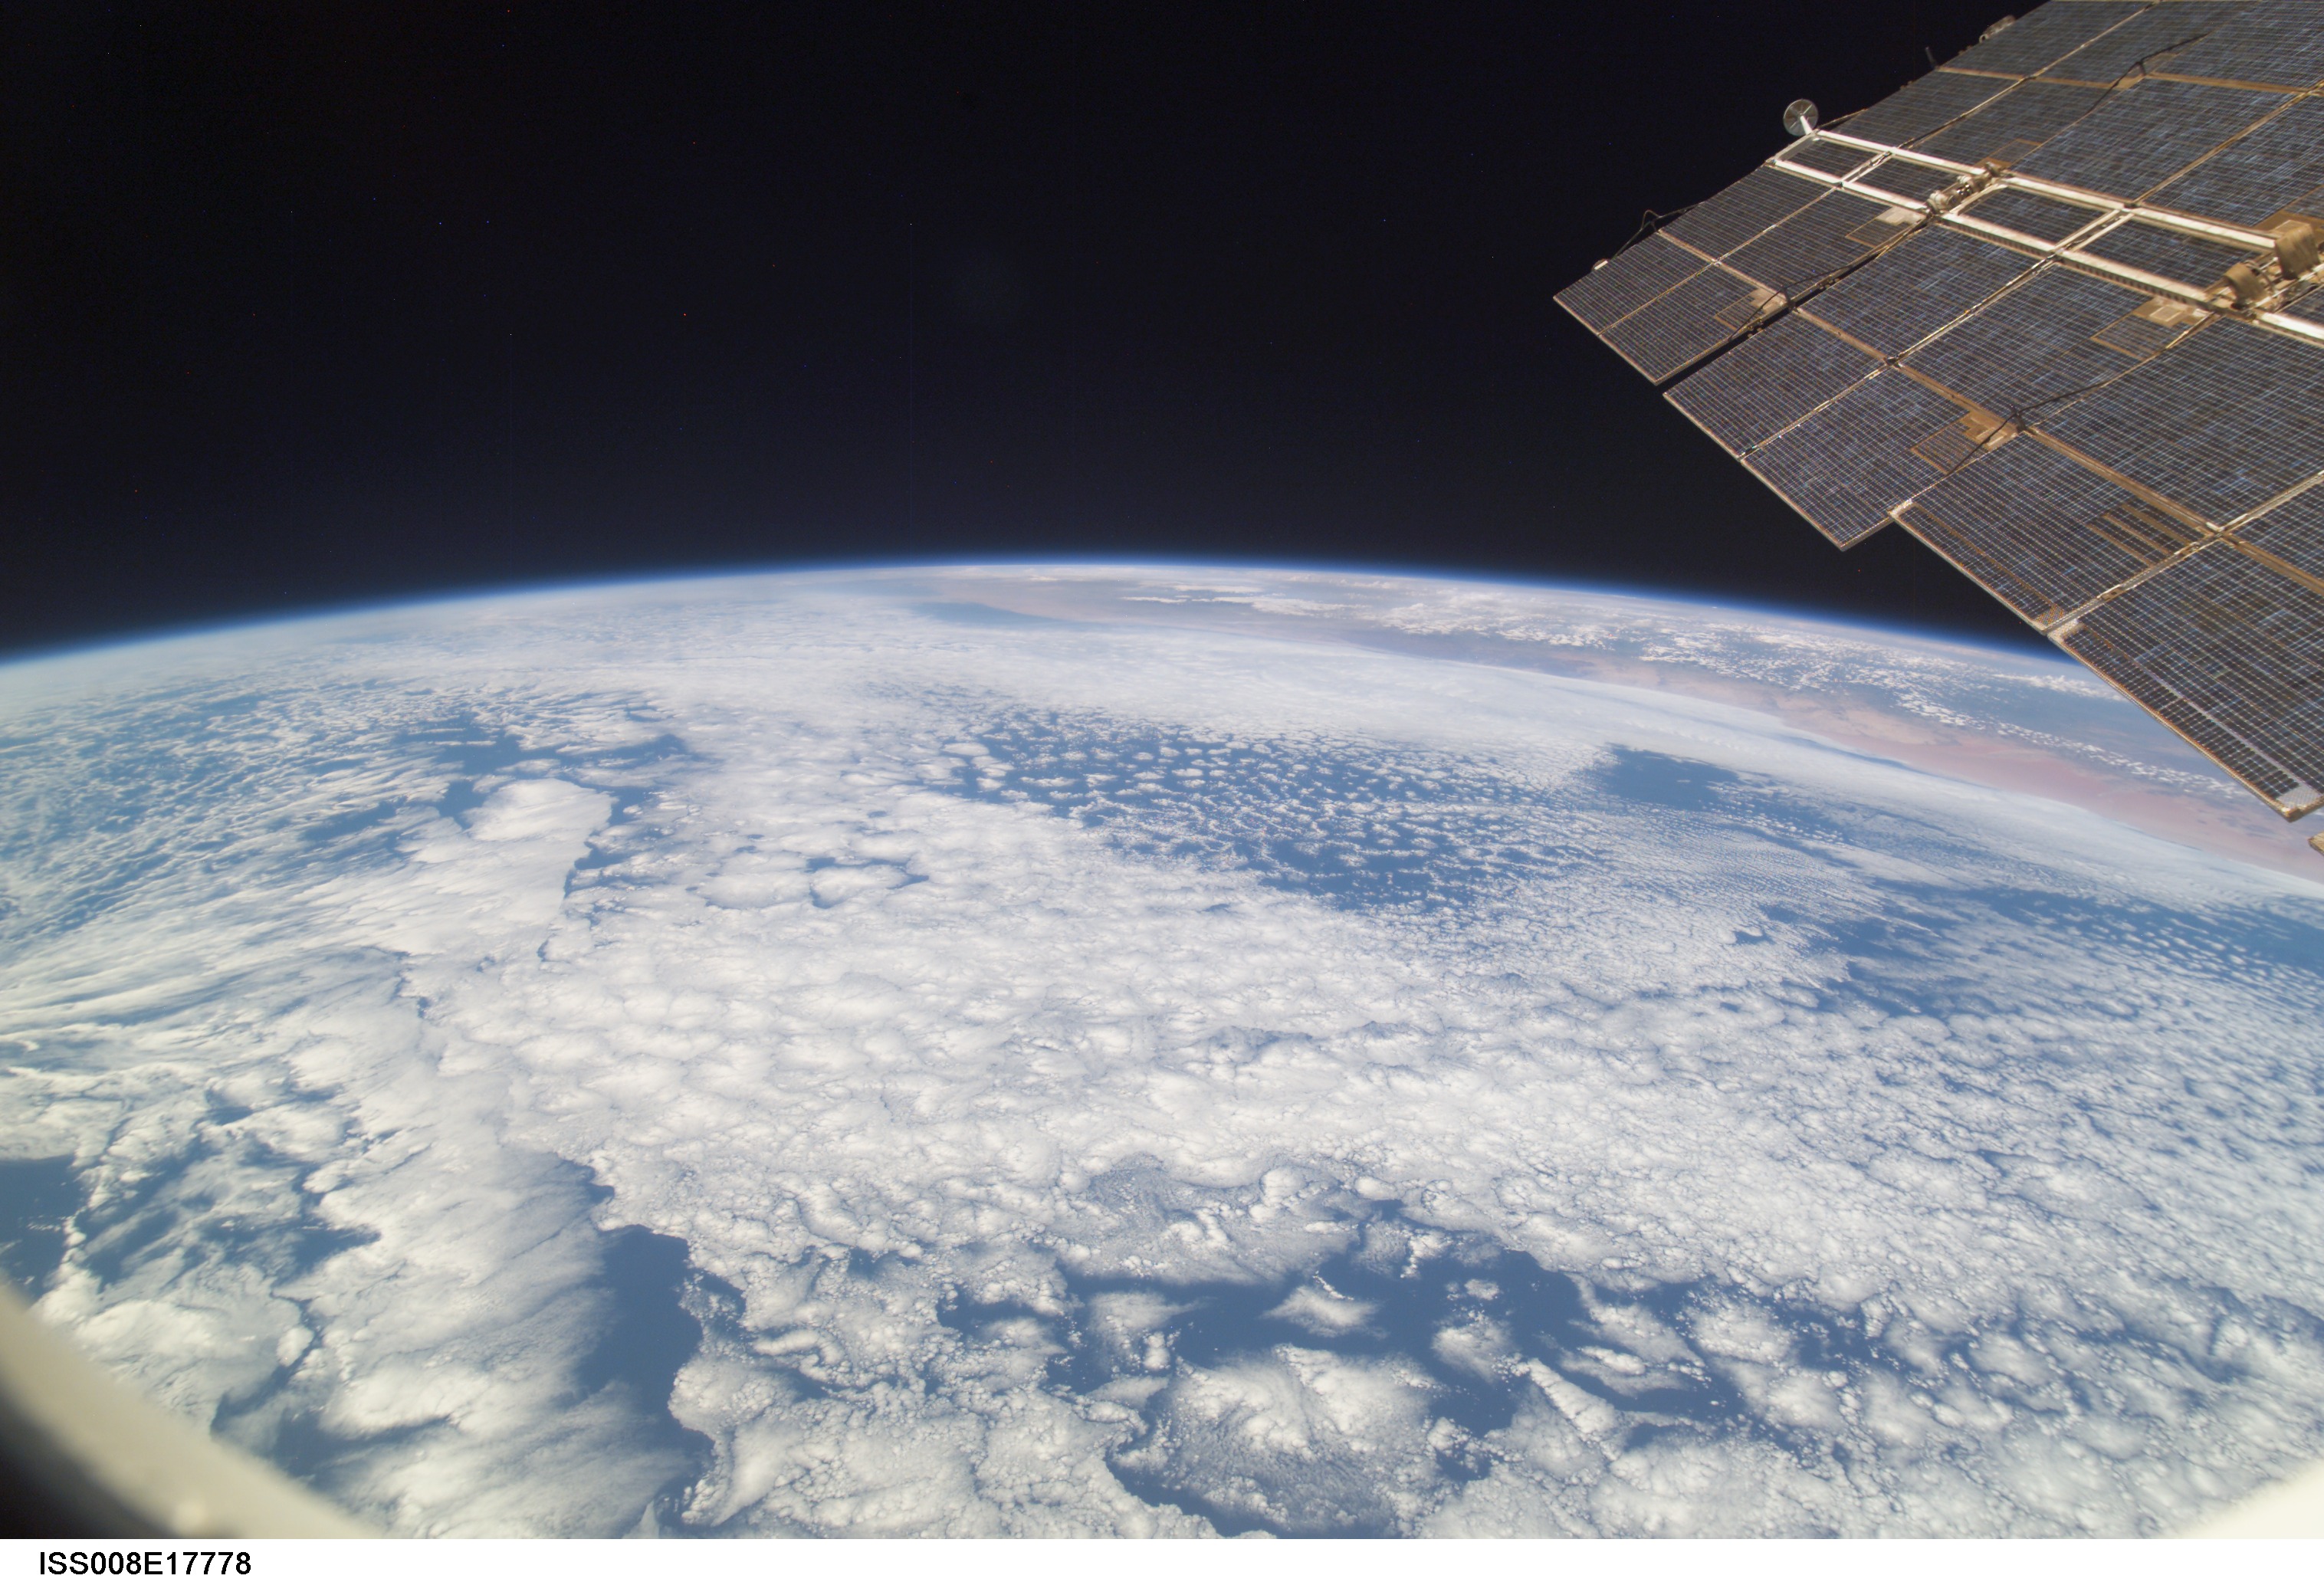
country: ATLANTIC OCEAN
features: ATMOSPHERIC LIMB
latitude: -23.5
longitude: 8.5
